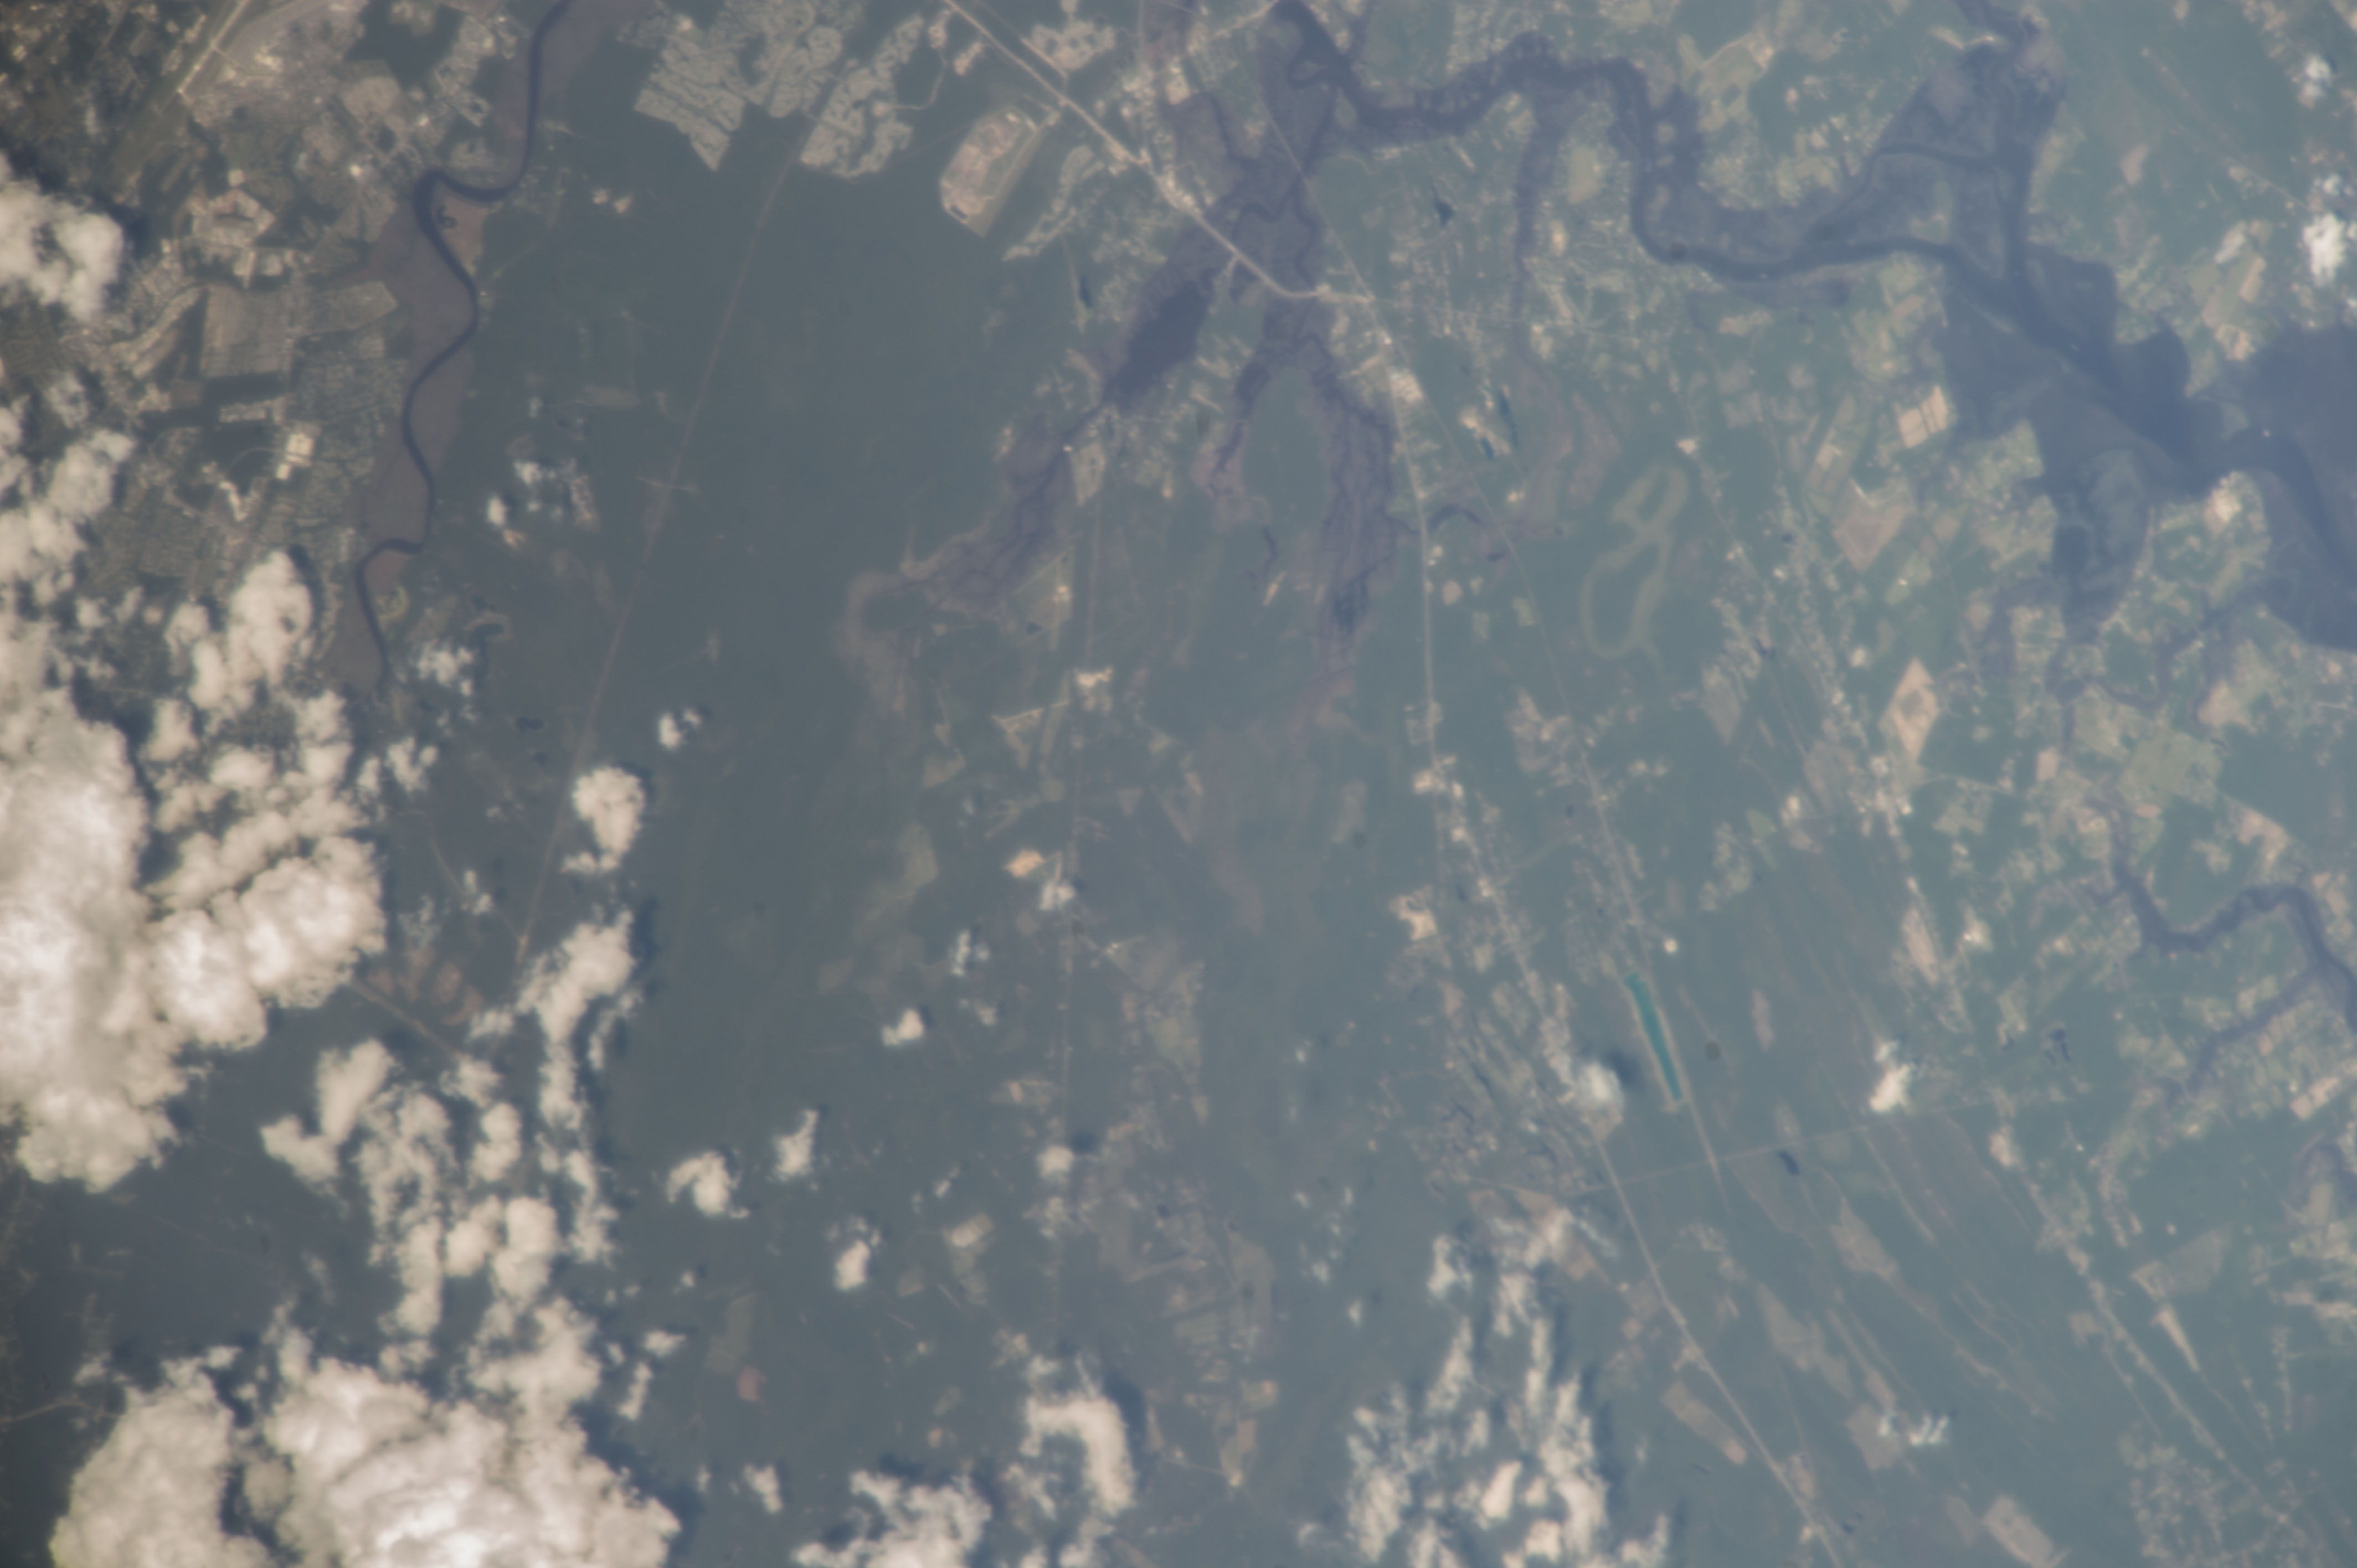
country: USA-SOUTH CAROLINA
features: ASHLEY R.
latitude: 32.9
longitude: -80.3
